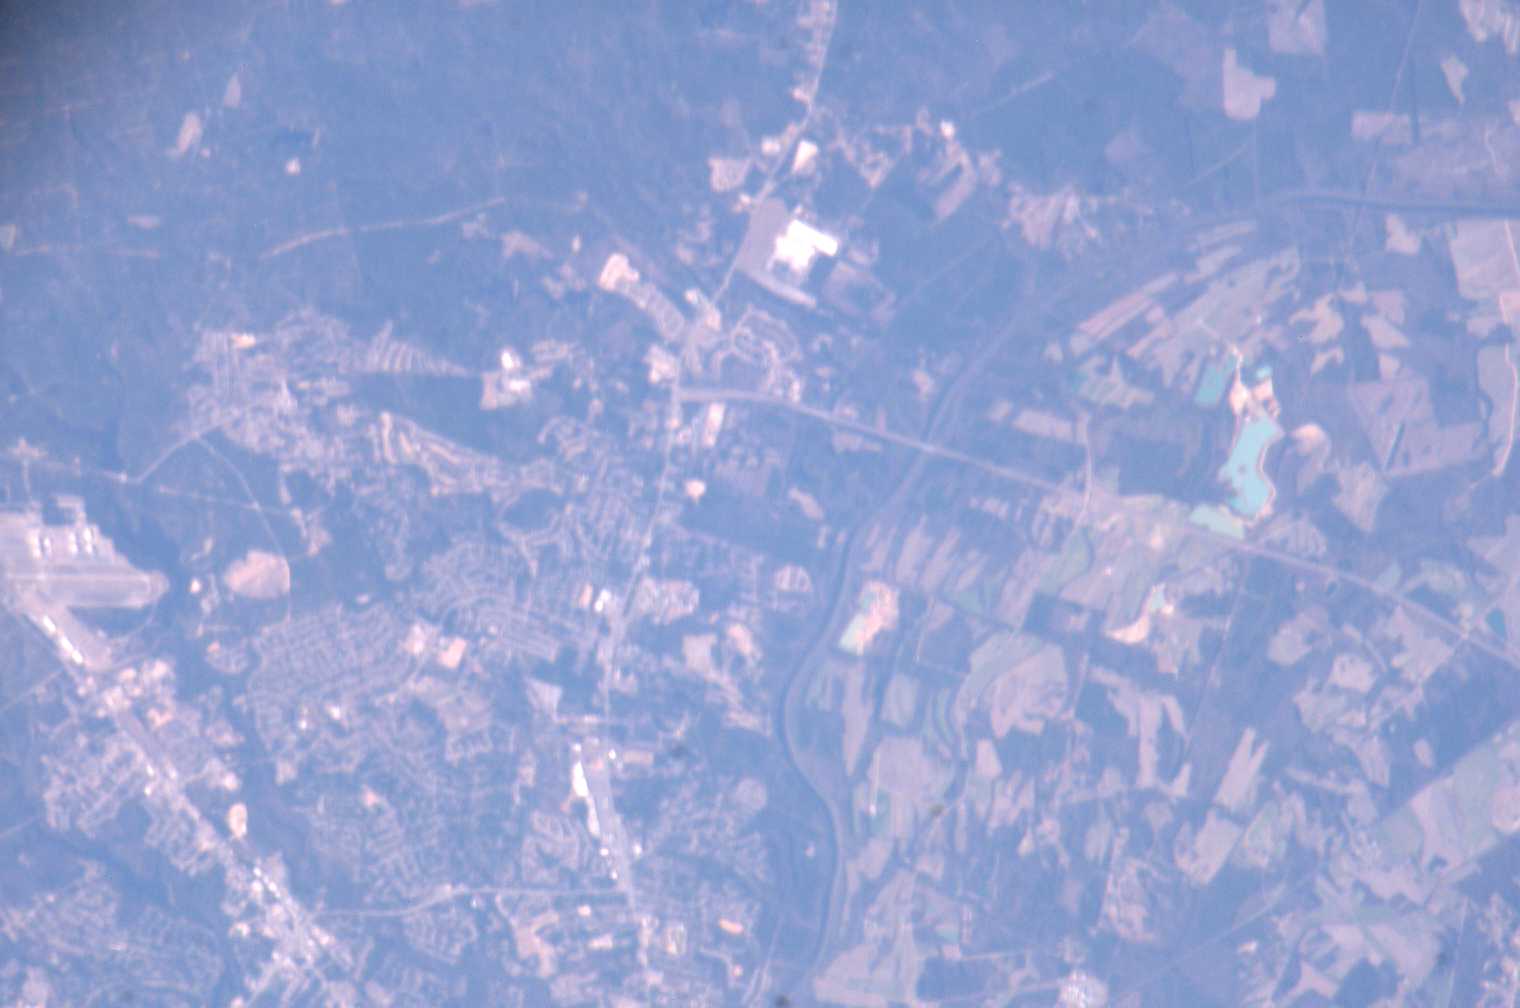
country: USA-NORTH CAROLINA
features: FORT BRAGG, CAPE FEAR RIVER
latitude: 35.1
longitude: -78.9
